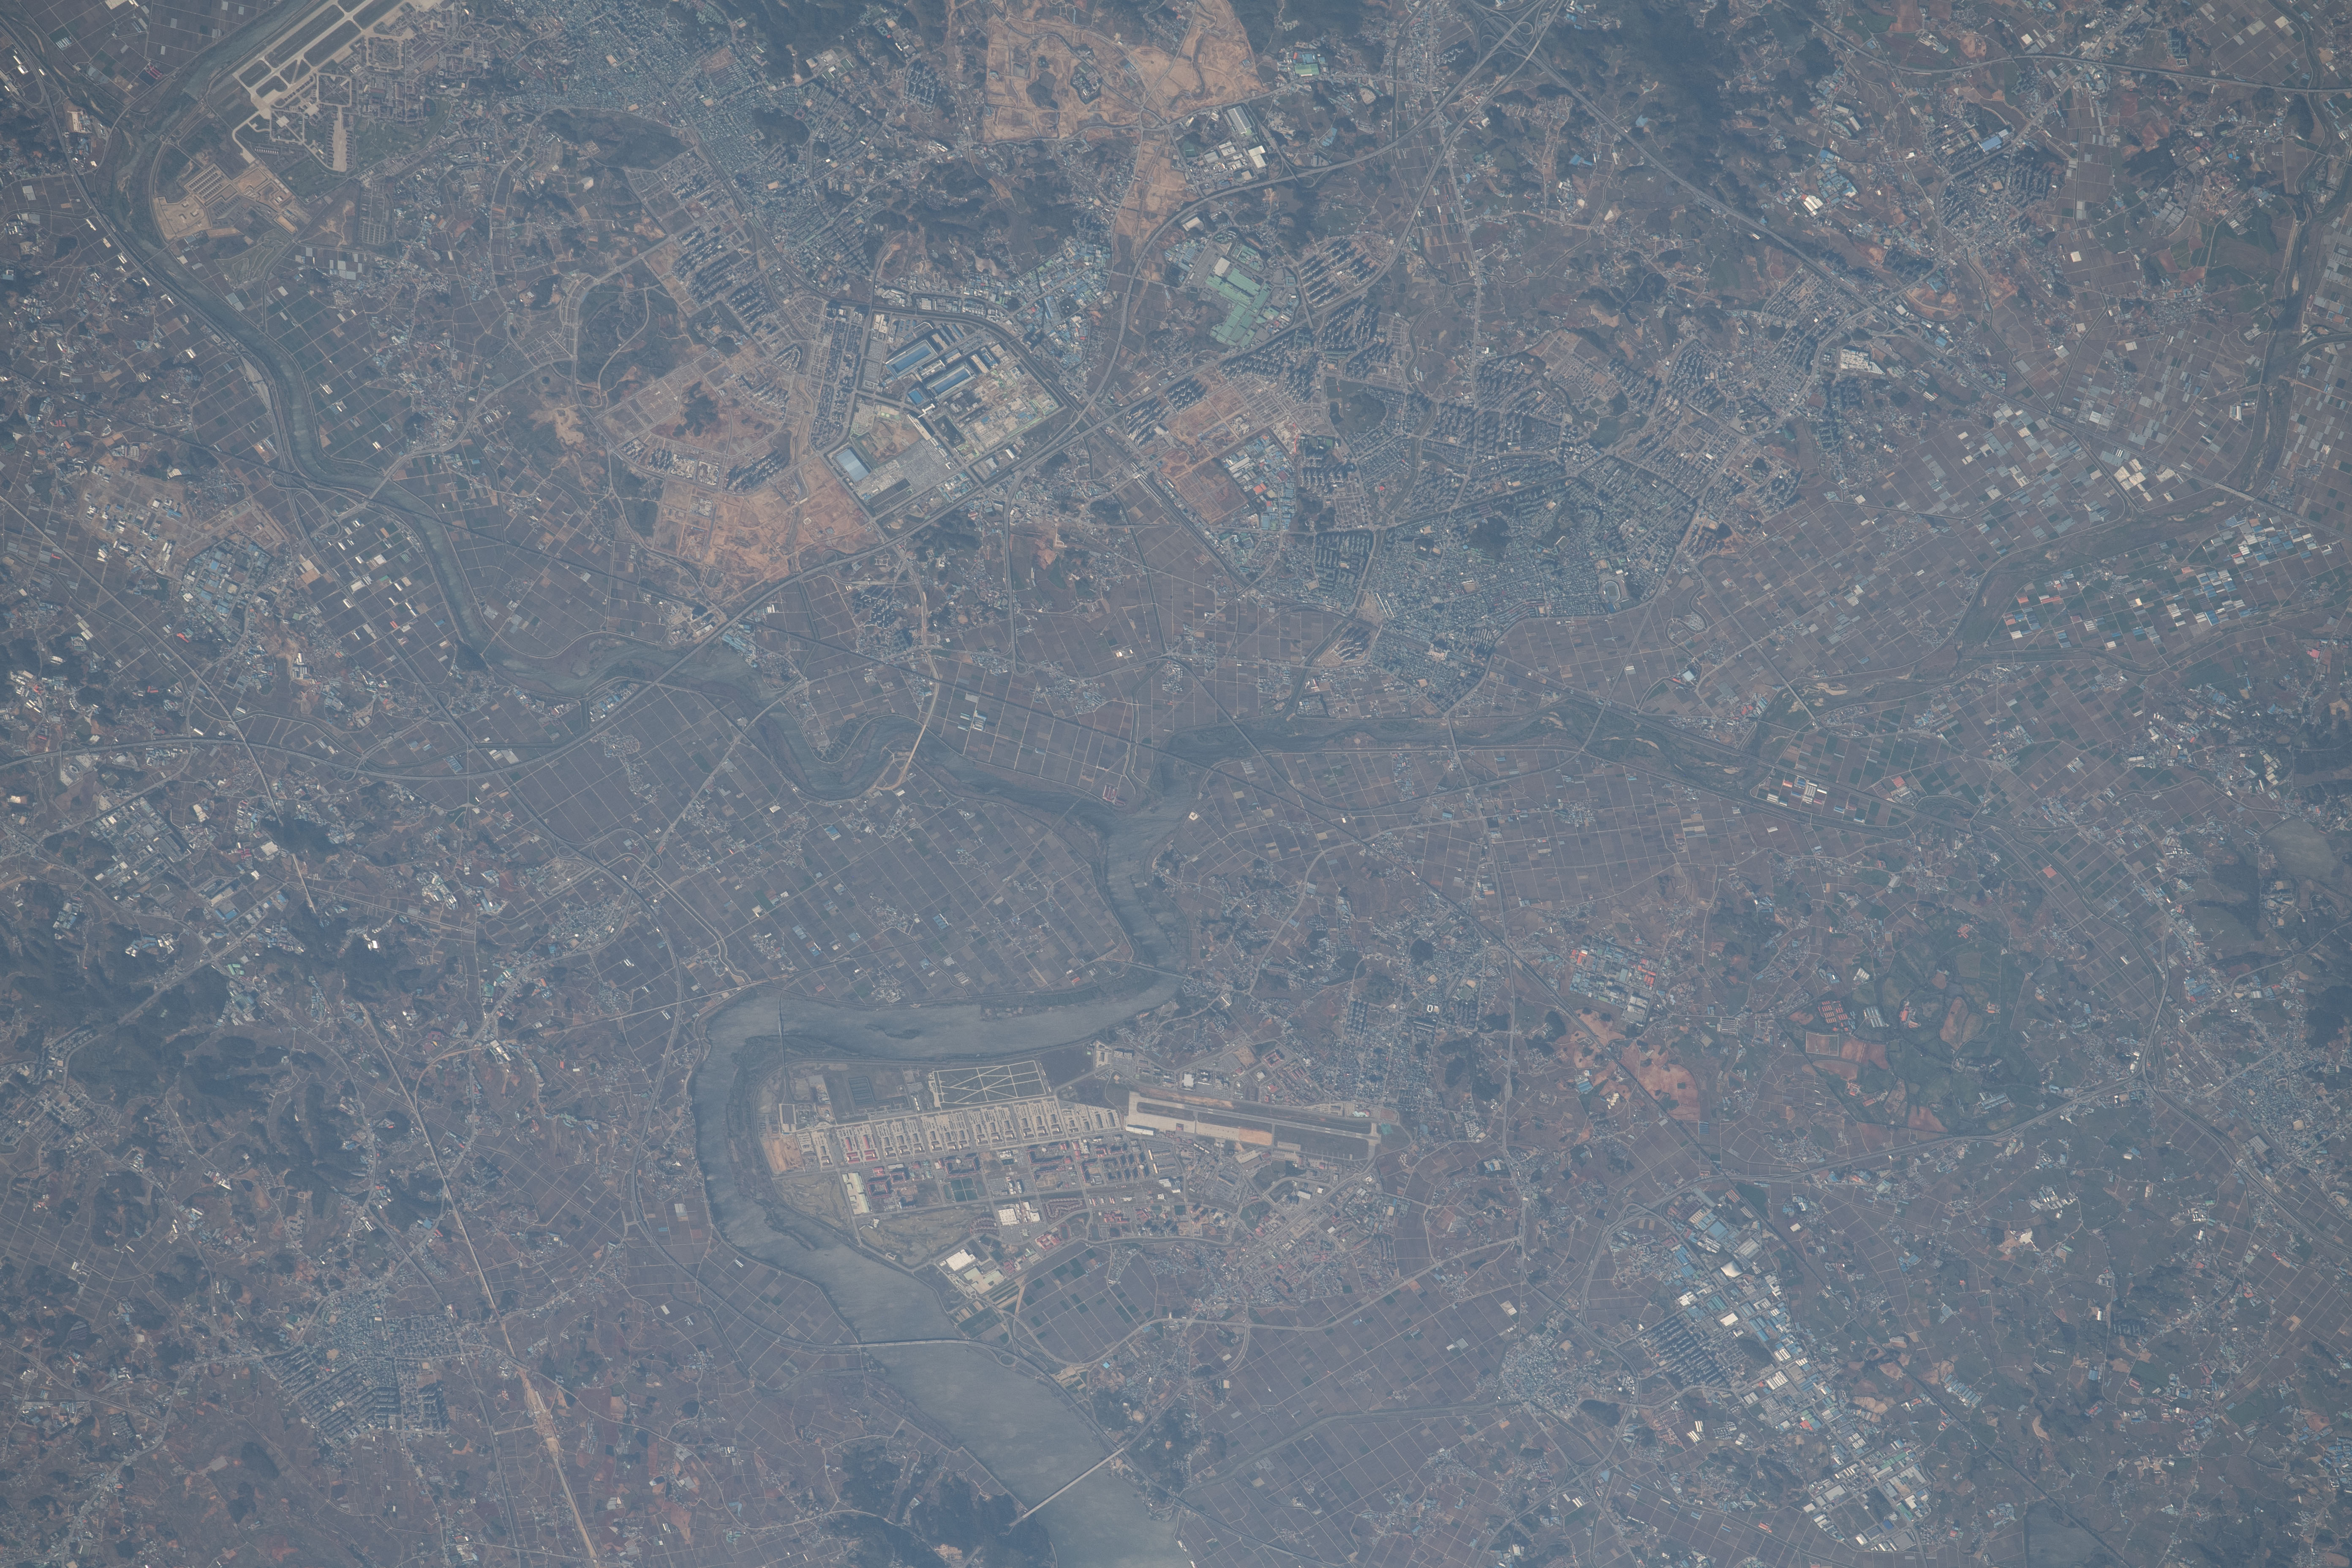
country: SOUTH KOREA
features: ANSONG RIVER,SOUTH KOREA
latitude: 37.0
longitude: 127.1
